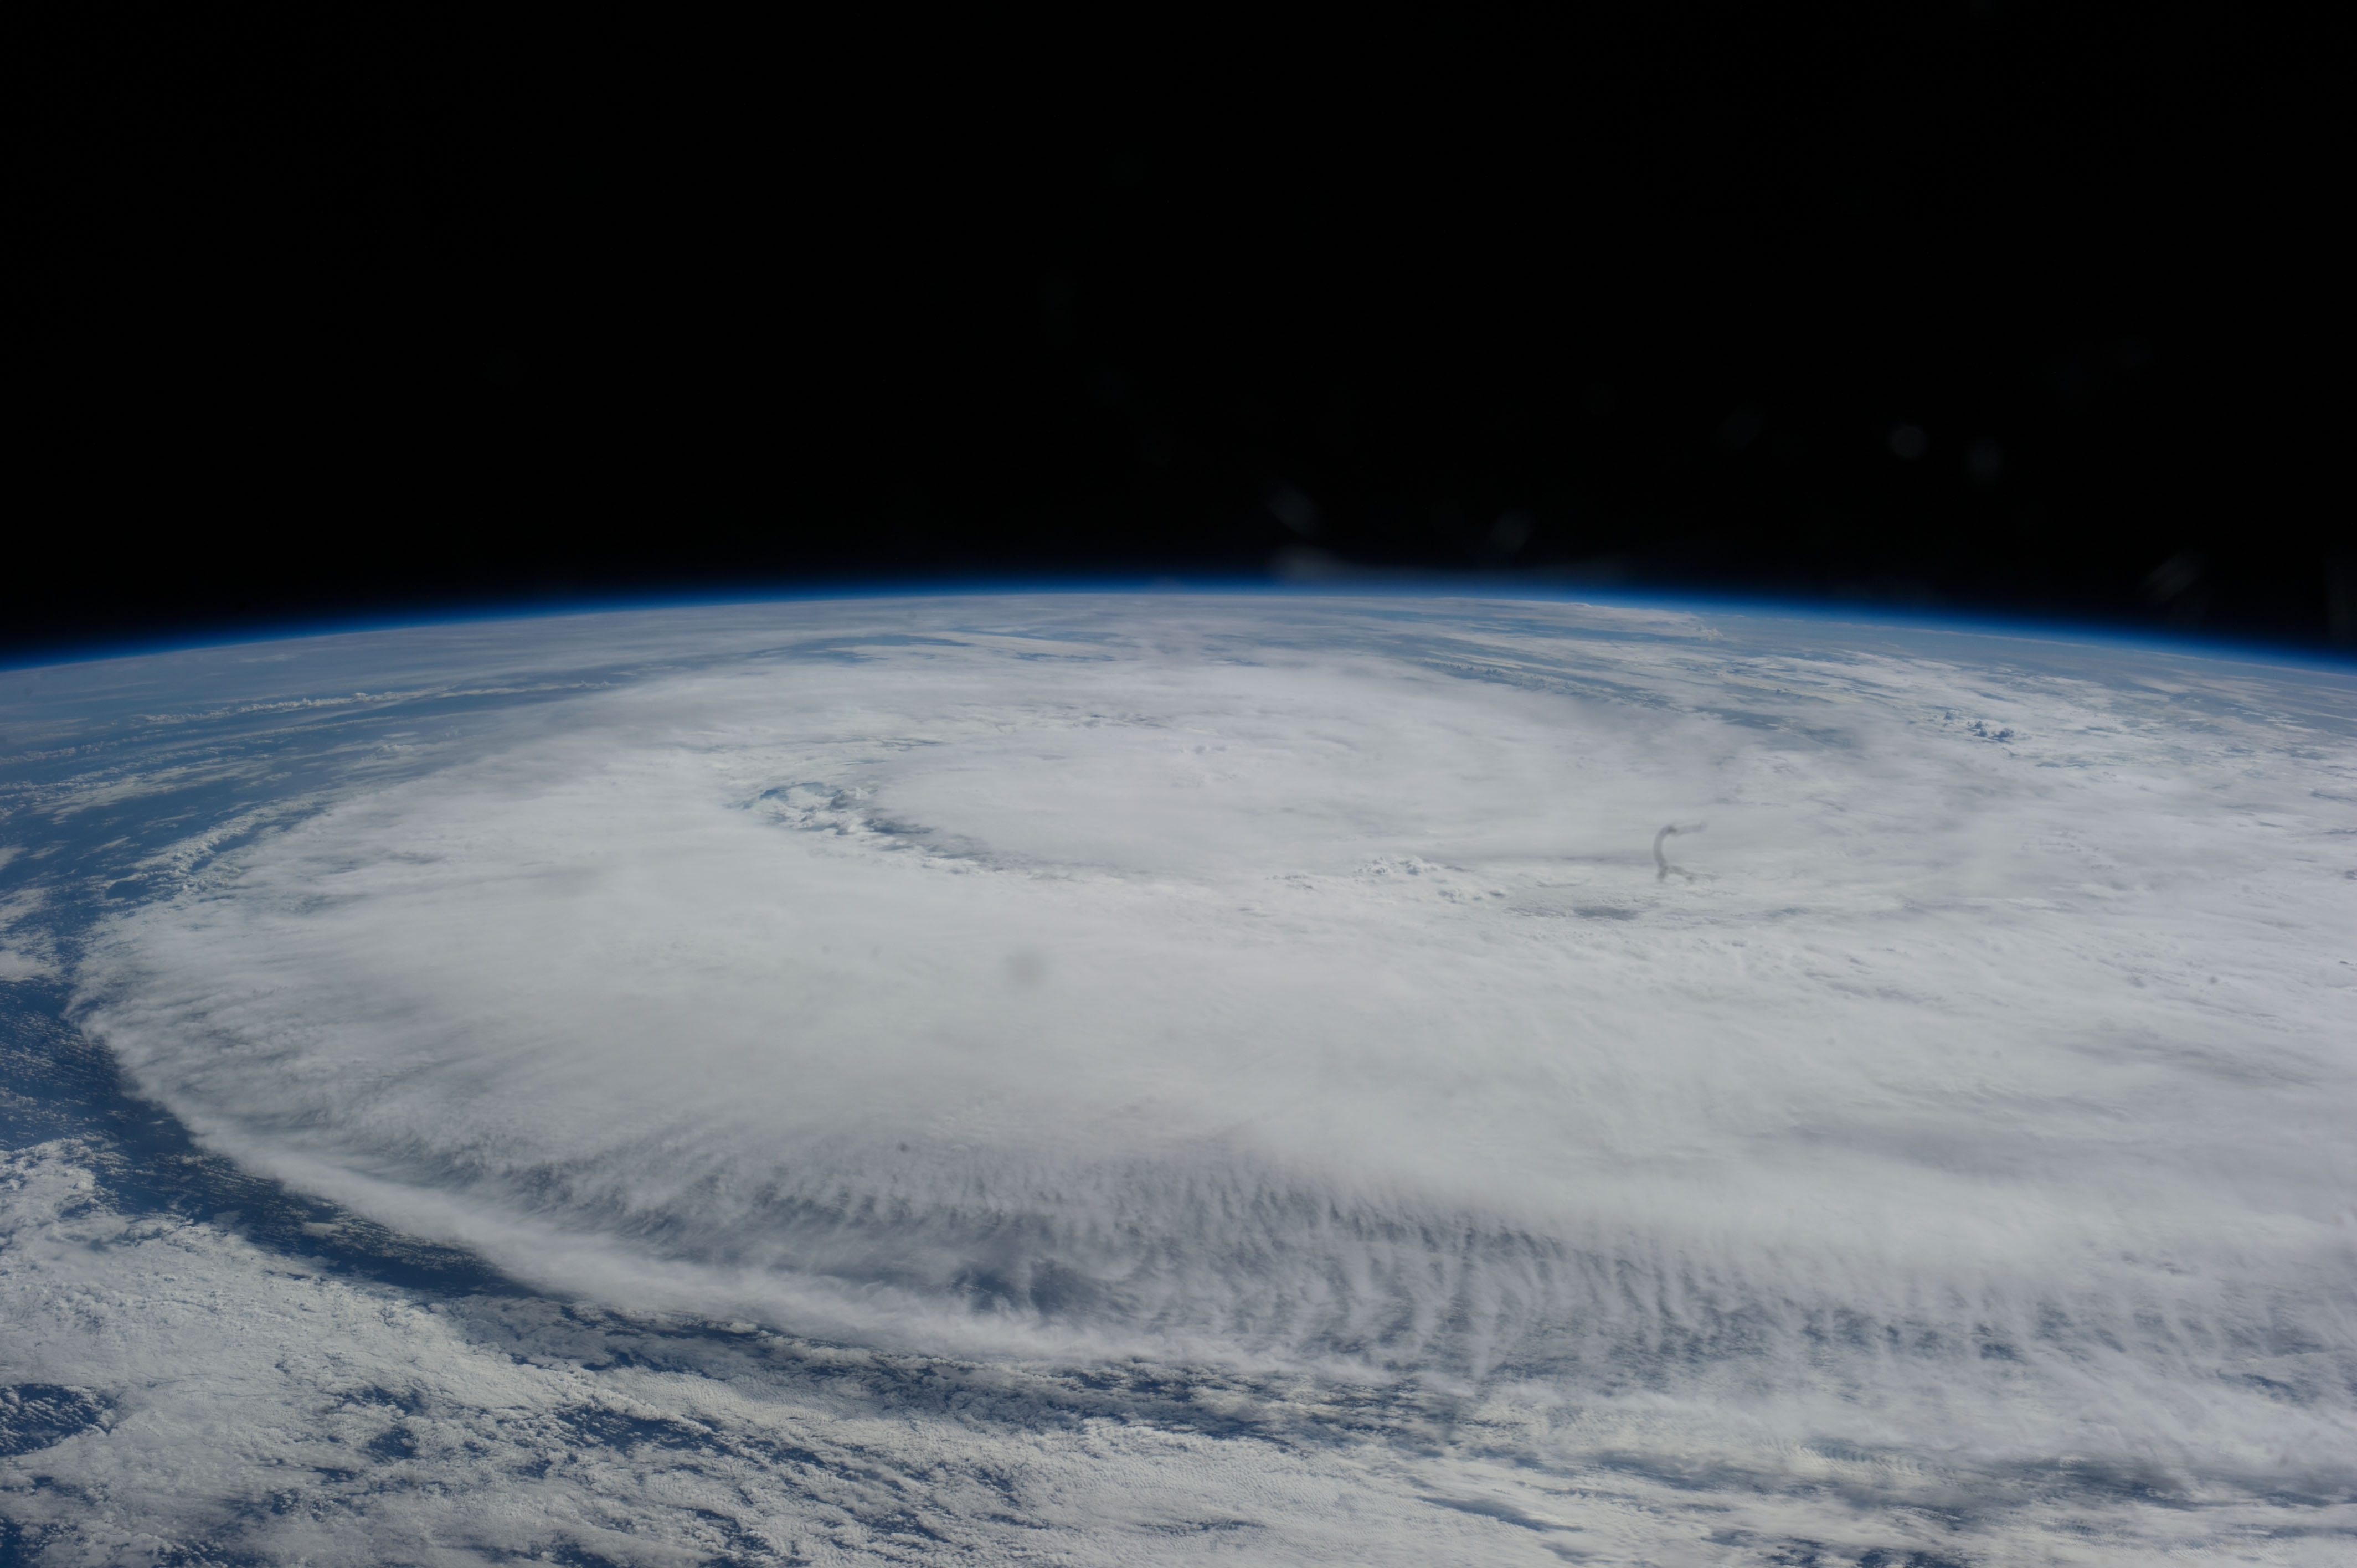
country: INDIAN OCEAN
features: PAN-TROPICAL CYCLONE GUITO, CLOUD BANDS, SEA SURFACE, GLINT
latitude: -30.0
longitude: 39.0
